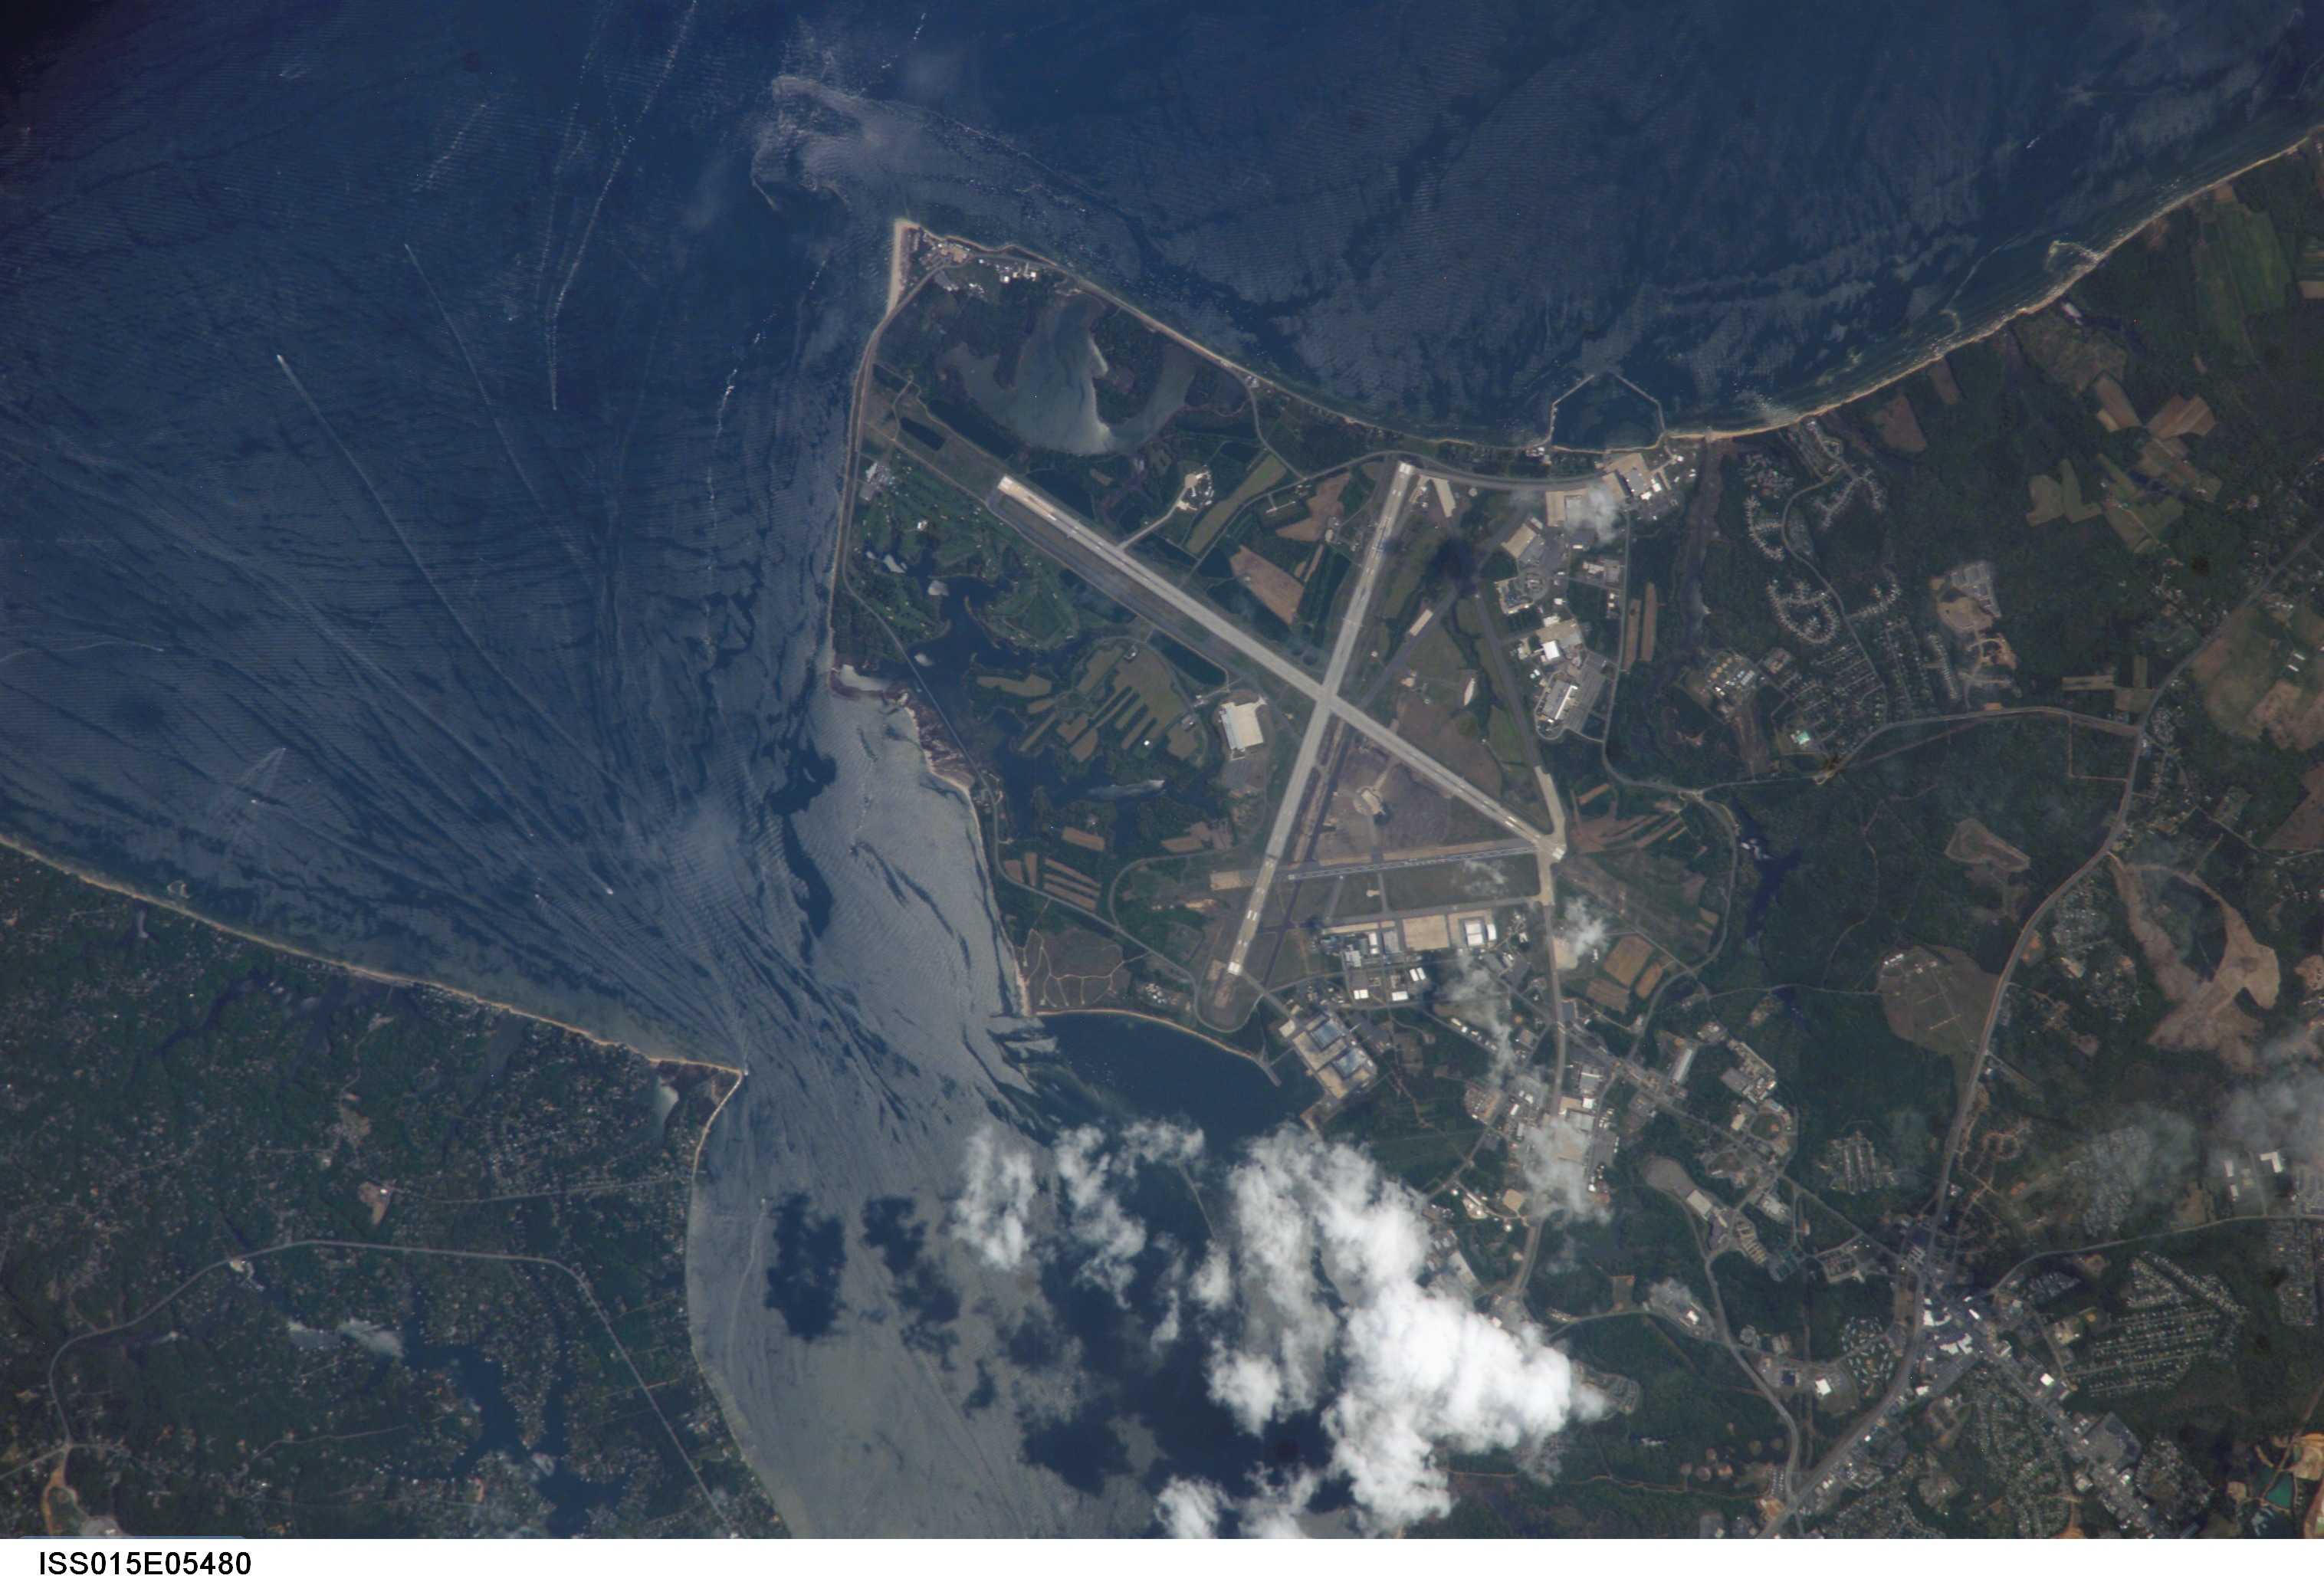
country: USA-MARYLAND
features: PATUXENT R. AIR TEST CENTER
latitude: 38.3
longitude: -76.4
